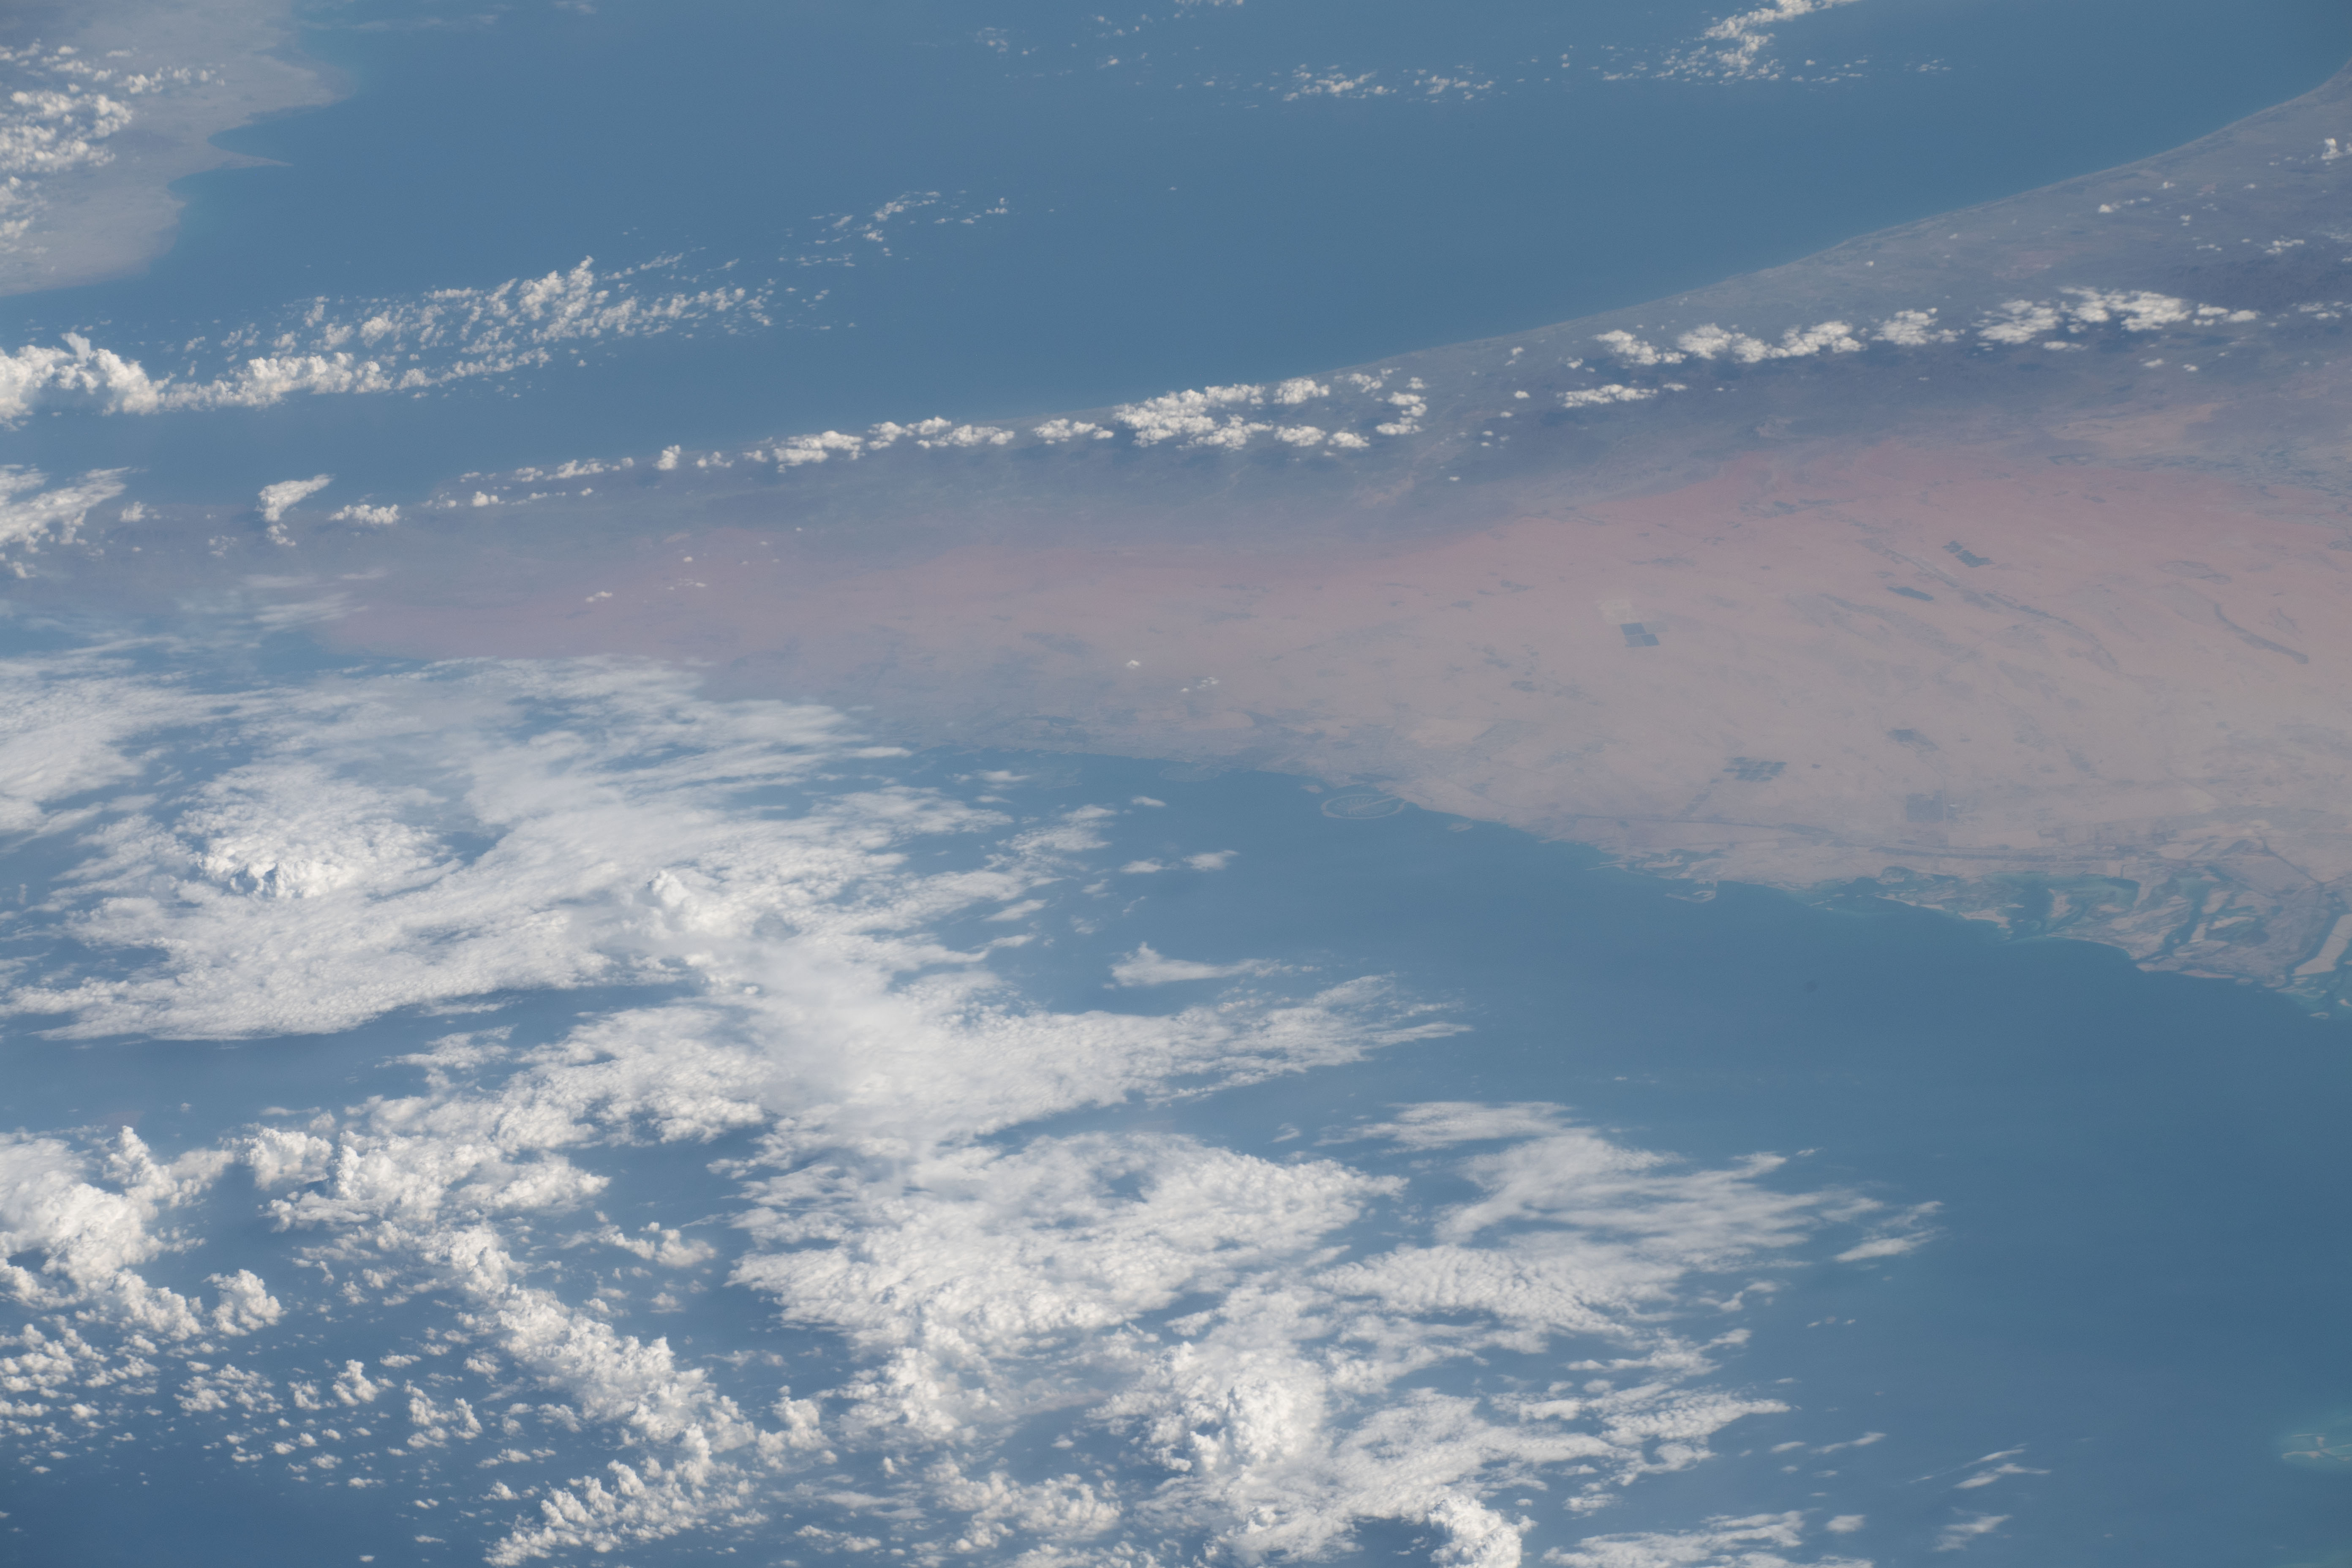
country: UNITED ARAB EMIRATES
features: PERSIAN GULF, UNITED ARAB EMIRATES
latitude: 25.1
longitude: 55.1
